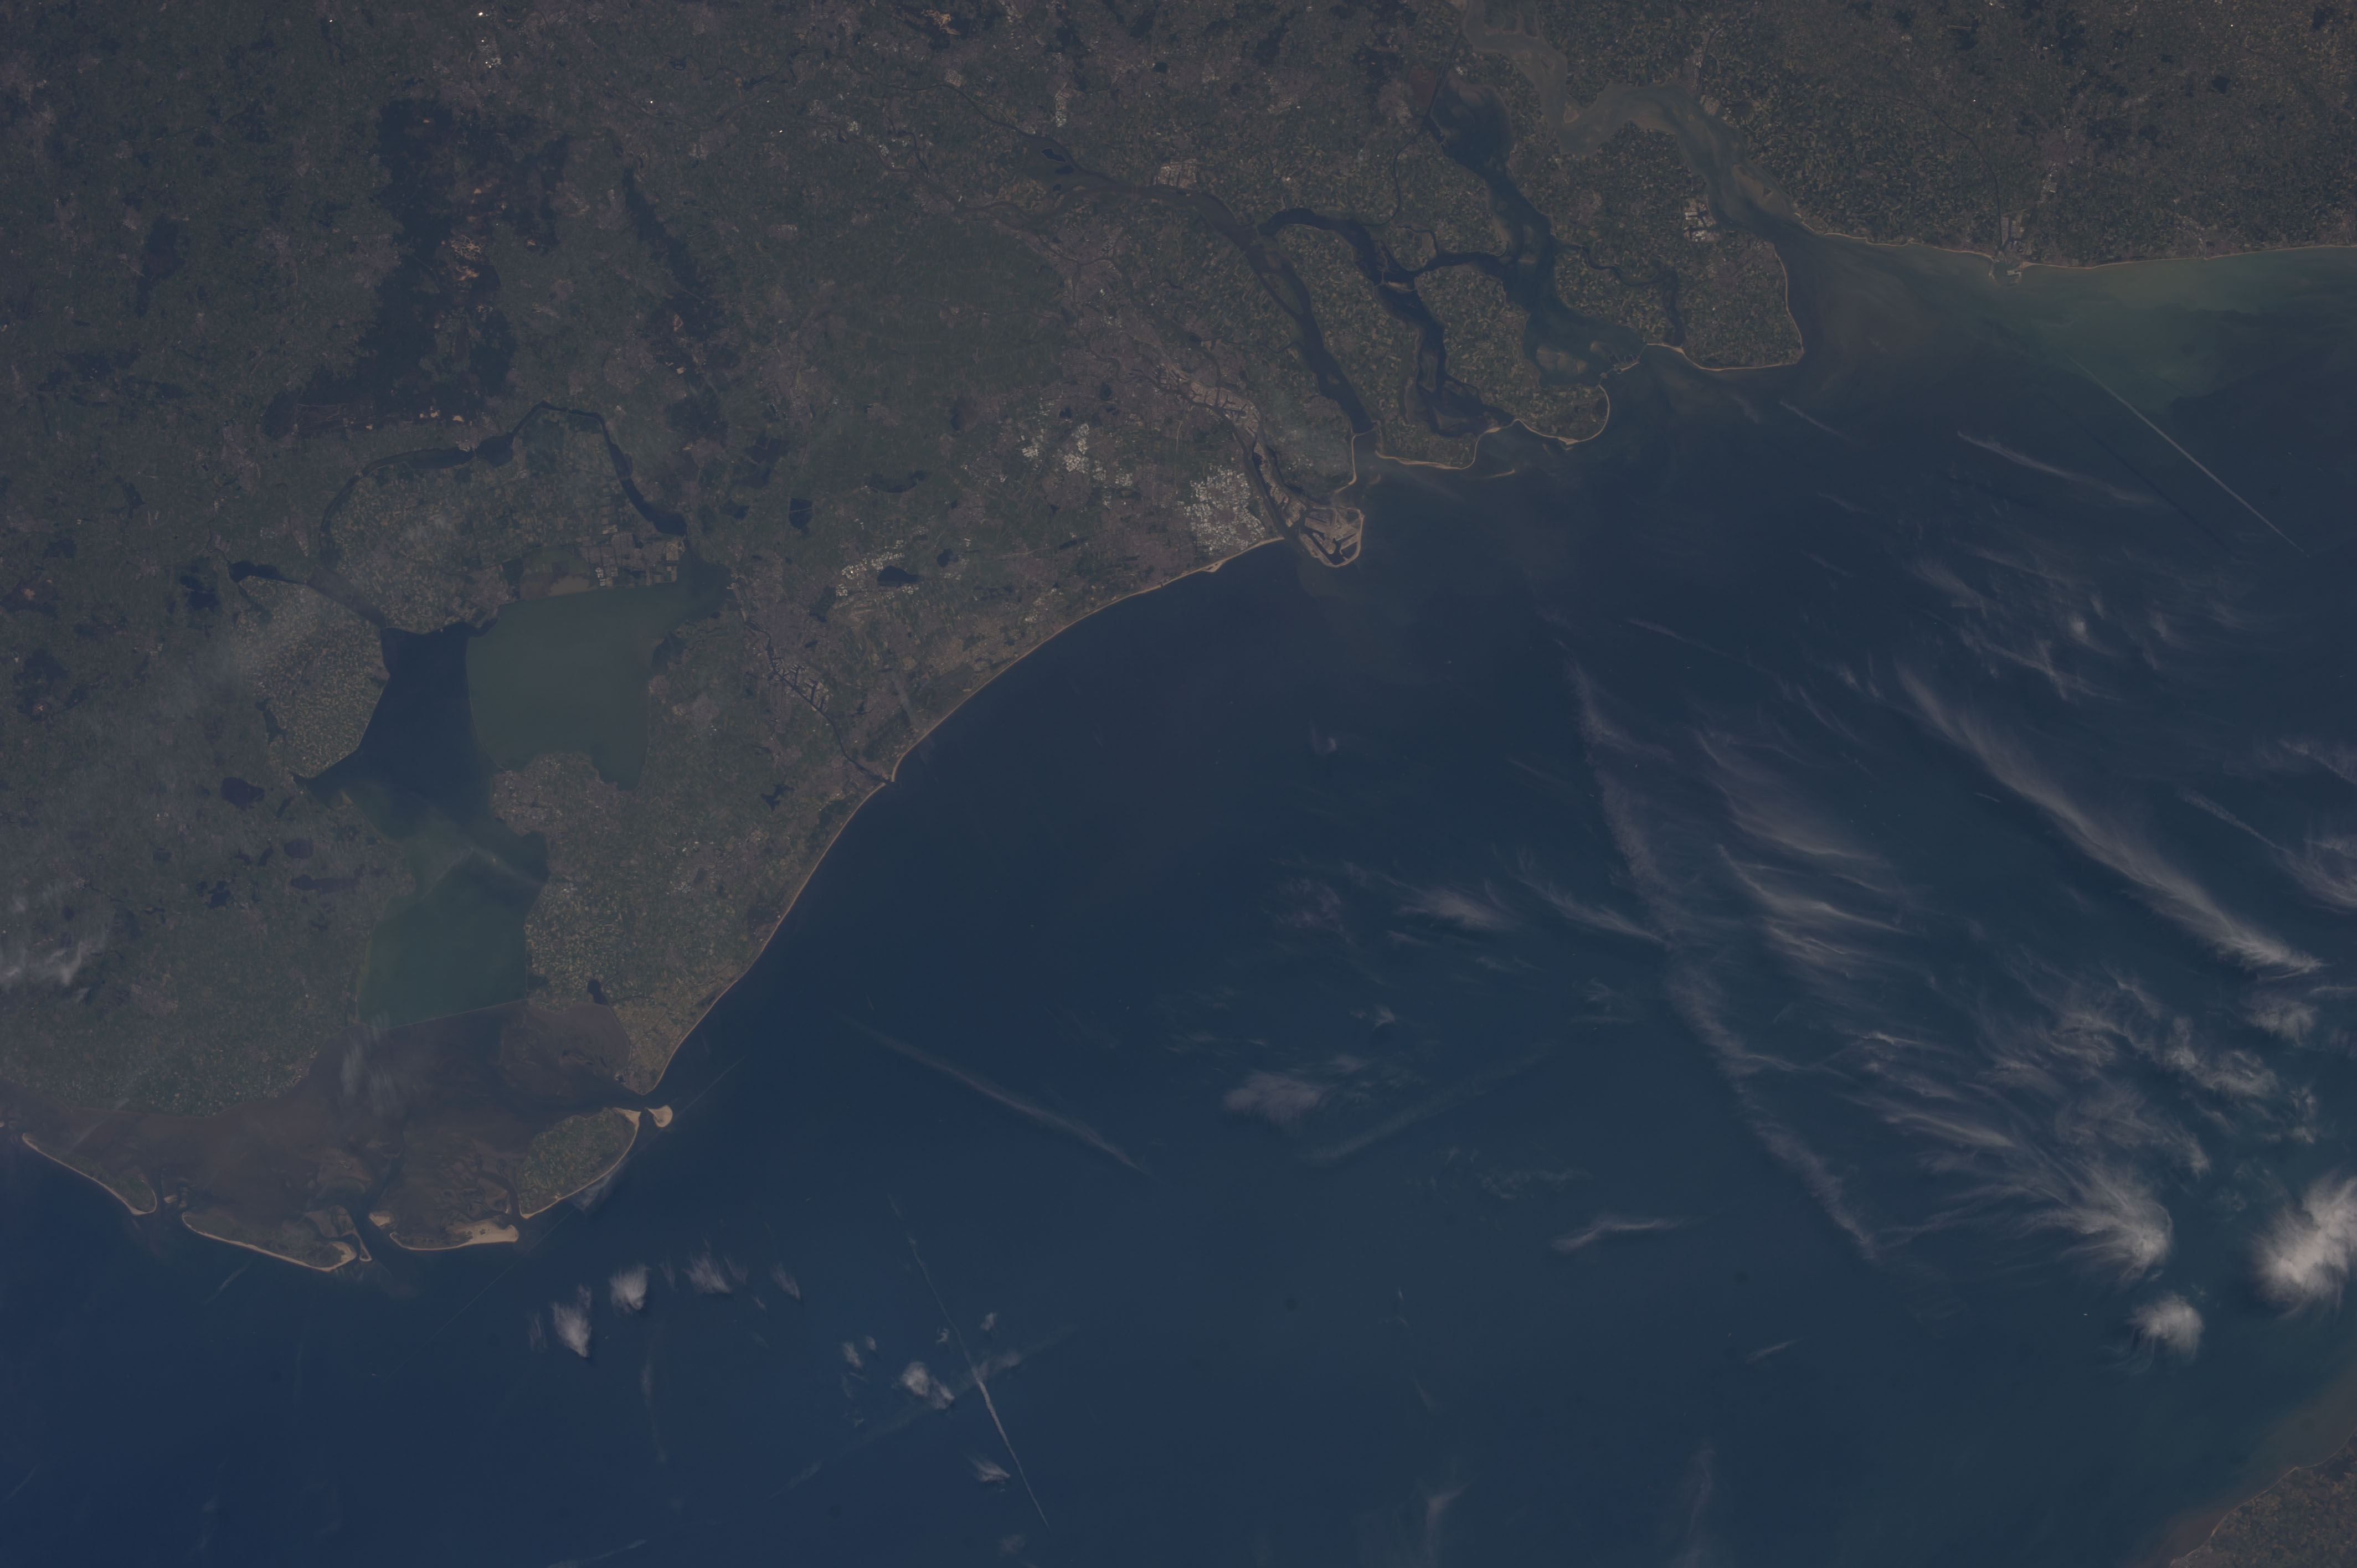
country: NORTH SEA
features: IJSSELMEER, MARKEMEER
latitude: 52.5
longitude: 4.0
